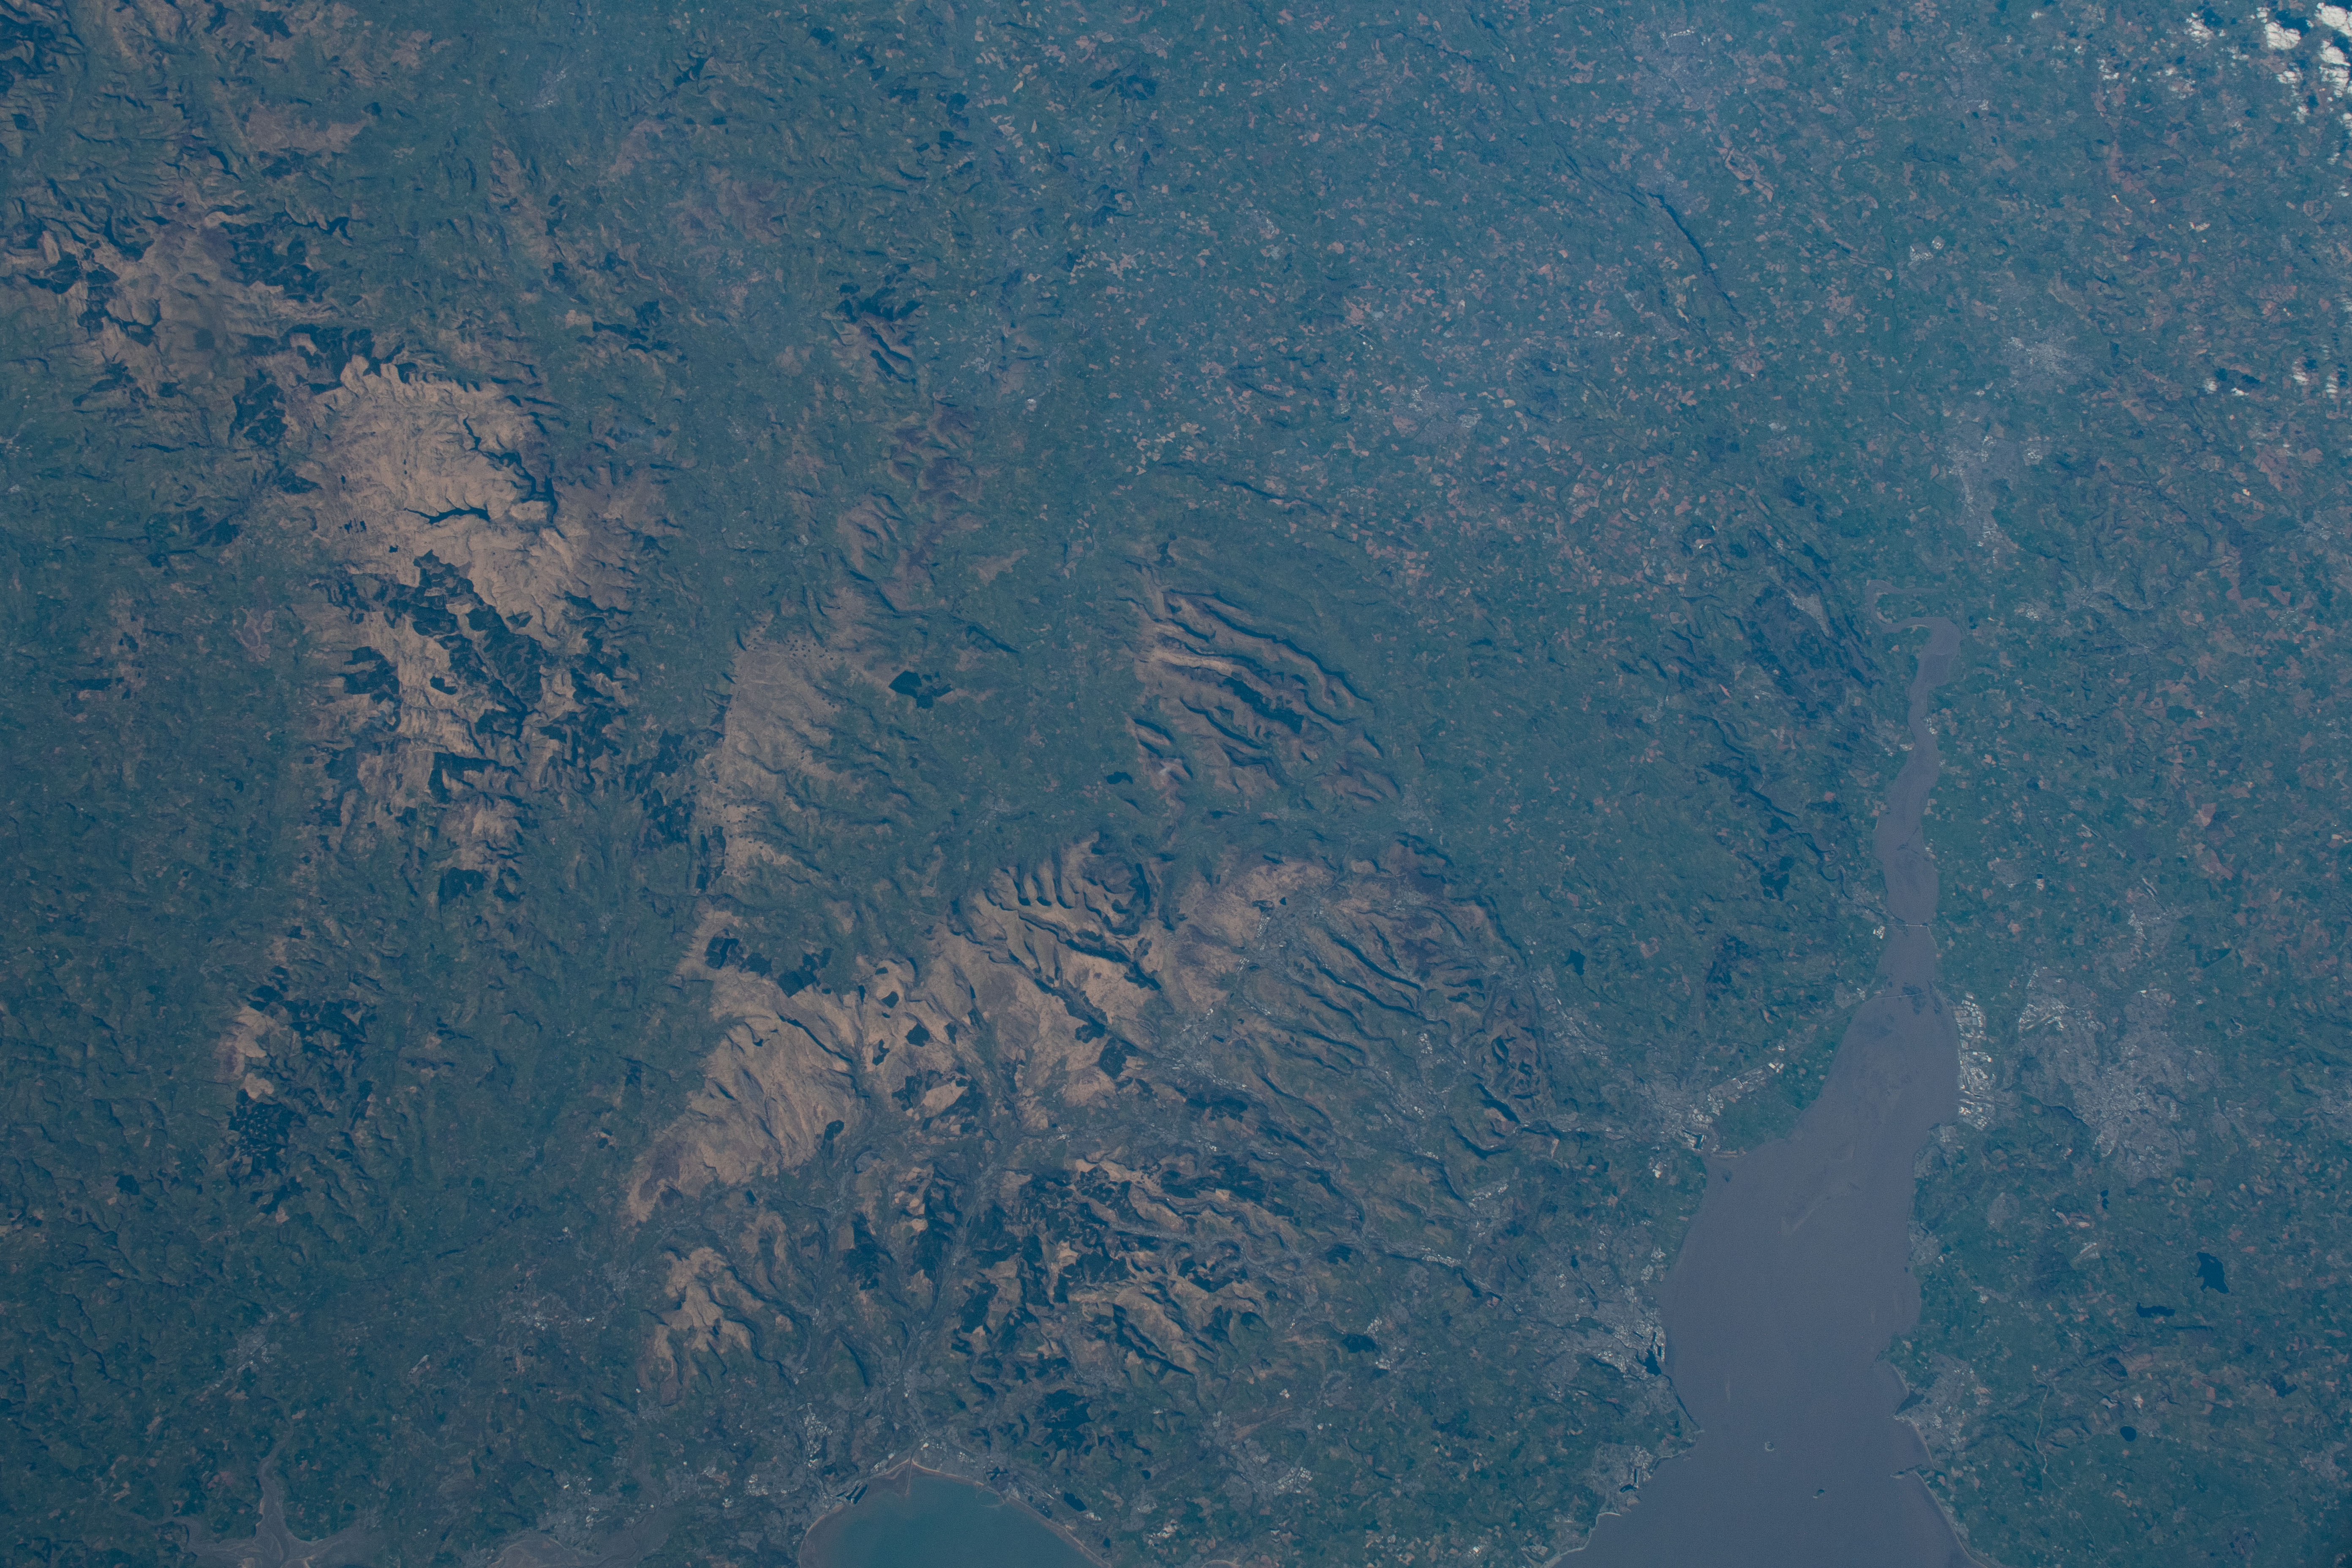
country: UK-WALES
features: RIVER SEVERN, BRECON
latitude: 51.9
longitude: -3.3
